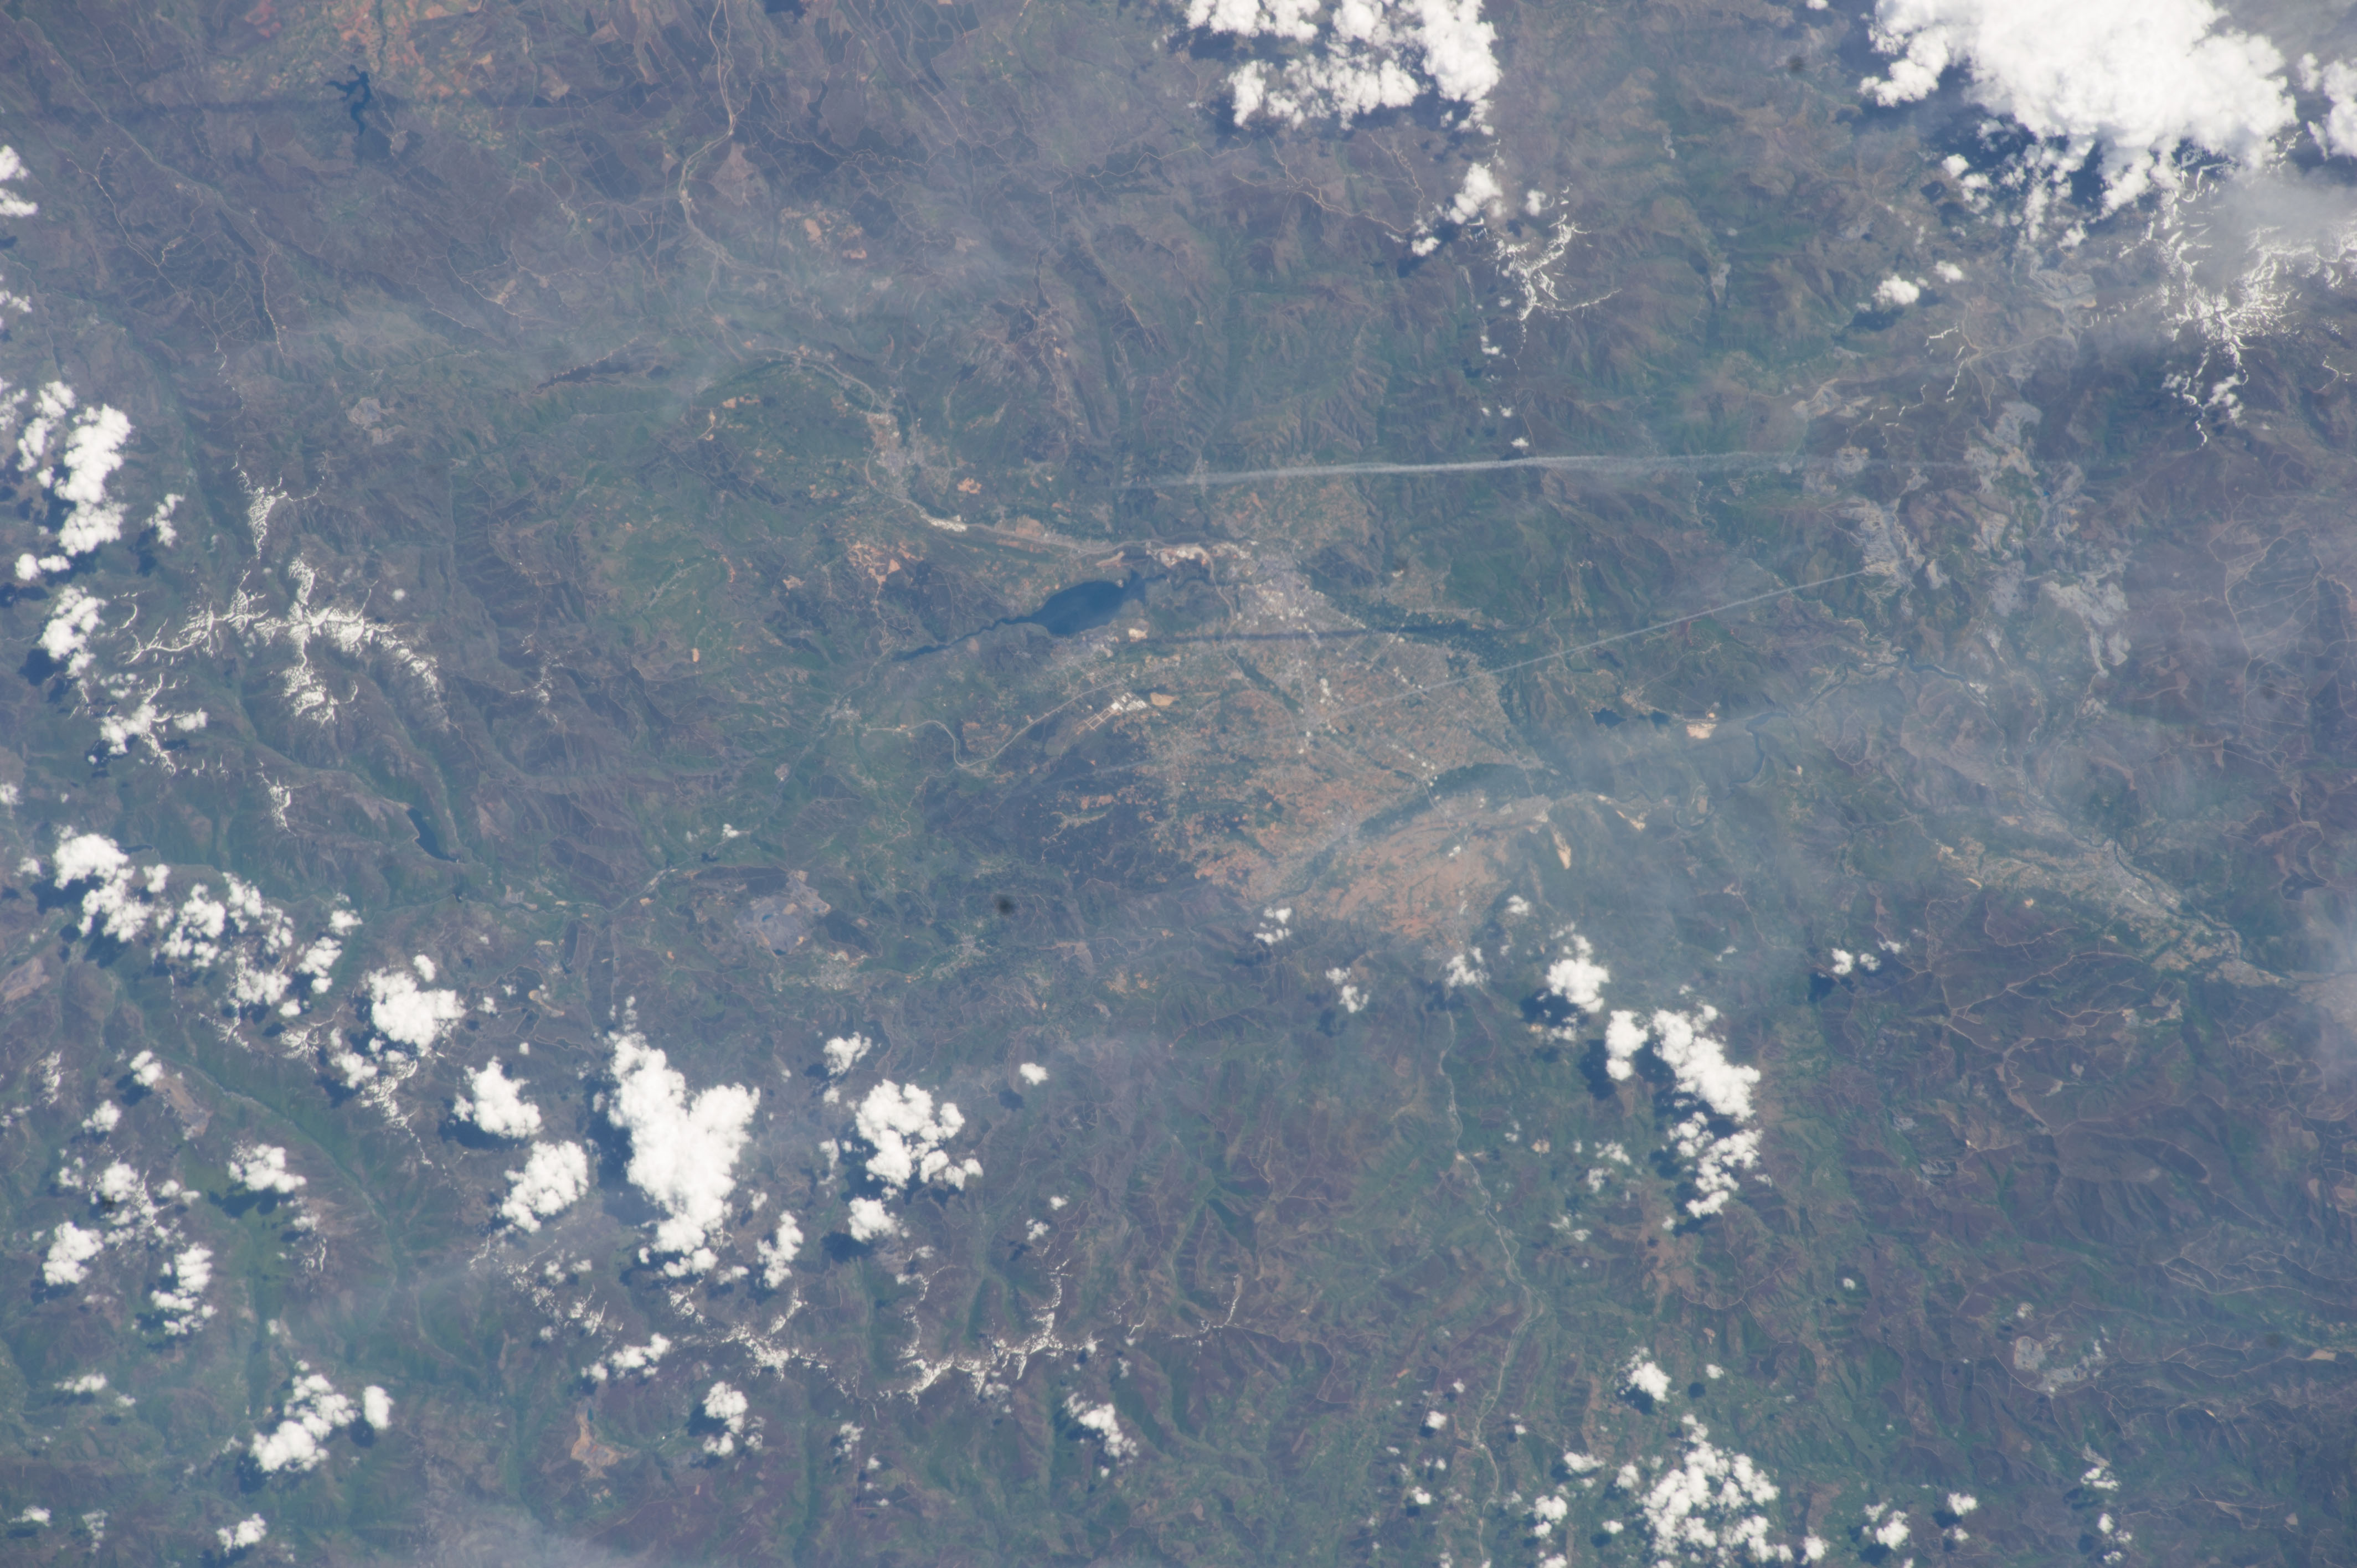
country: SPAIN
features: GOLF CLUB EL BIERZO, BARCELONA RESERVOIR, QUILOS CITY
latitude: 42.6
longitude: -6.7
